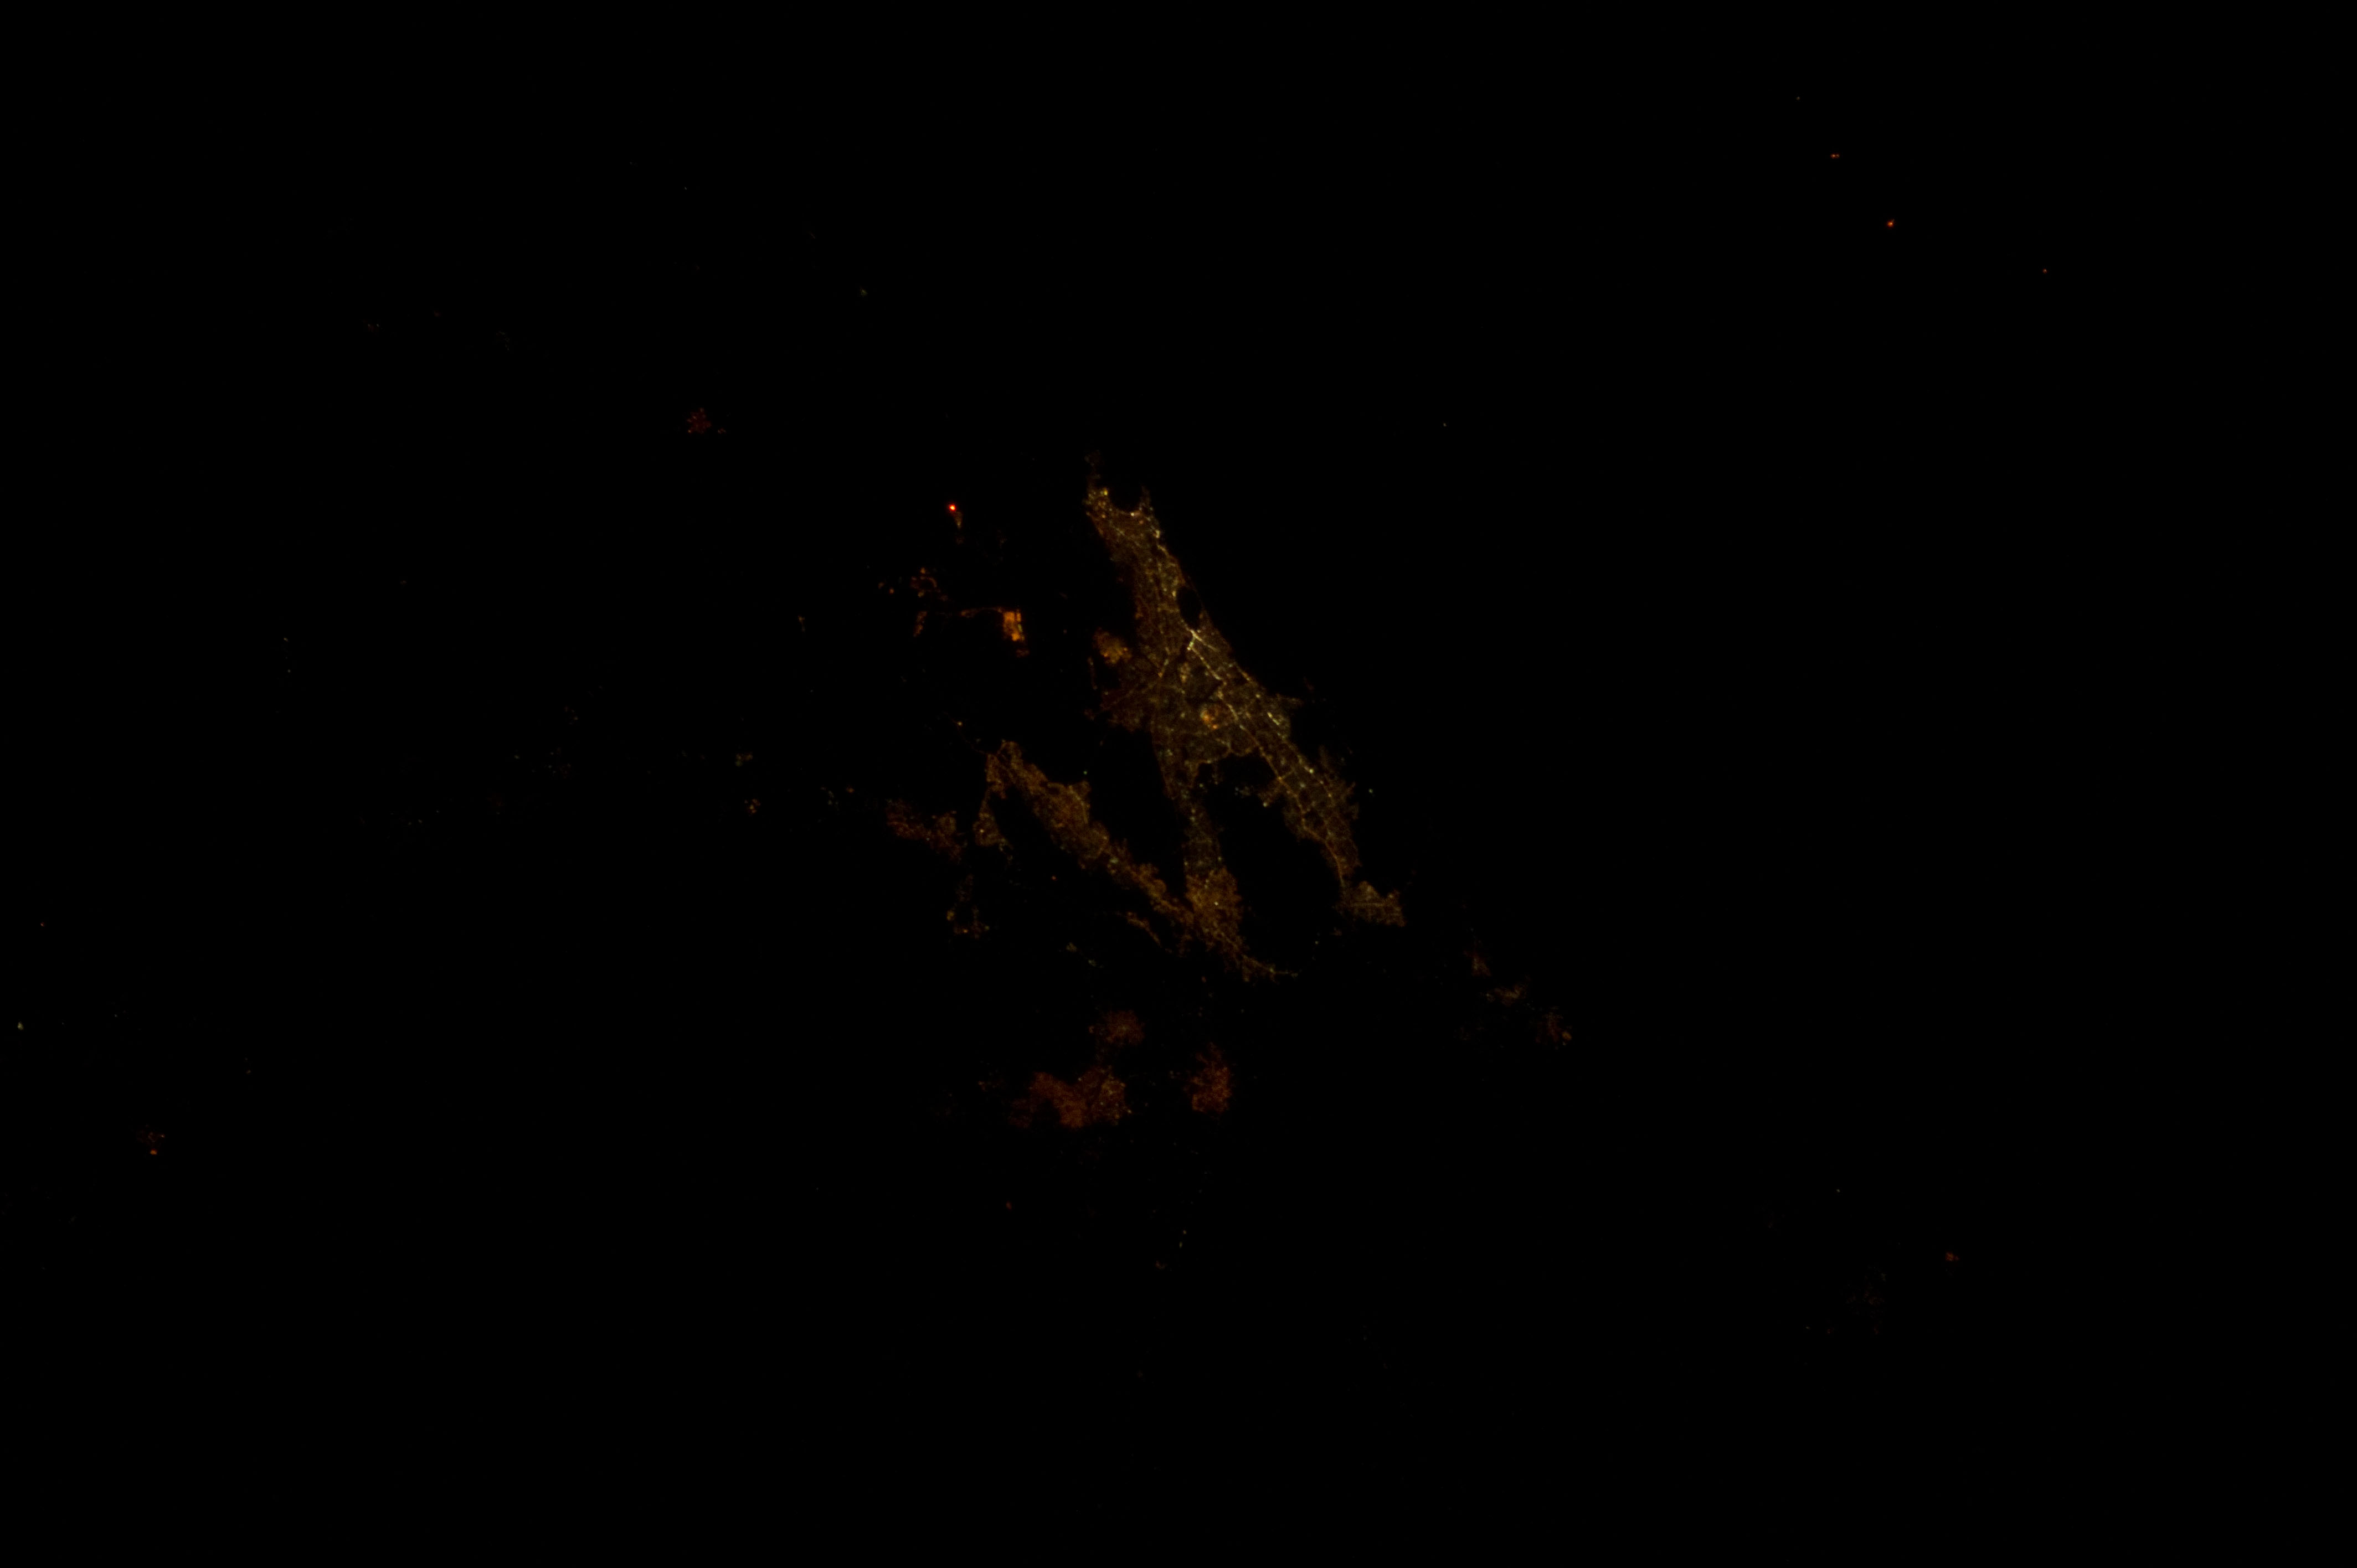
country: INDIA
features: MUMBAI AREA AT NIGHT
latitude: 19.1
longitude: 72.9
